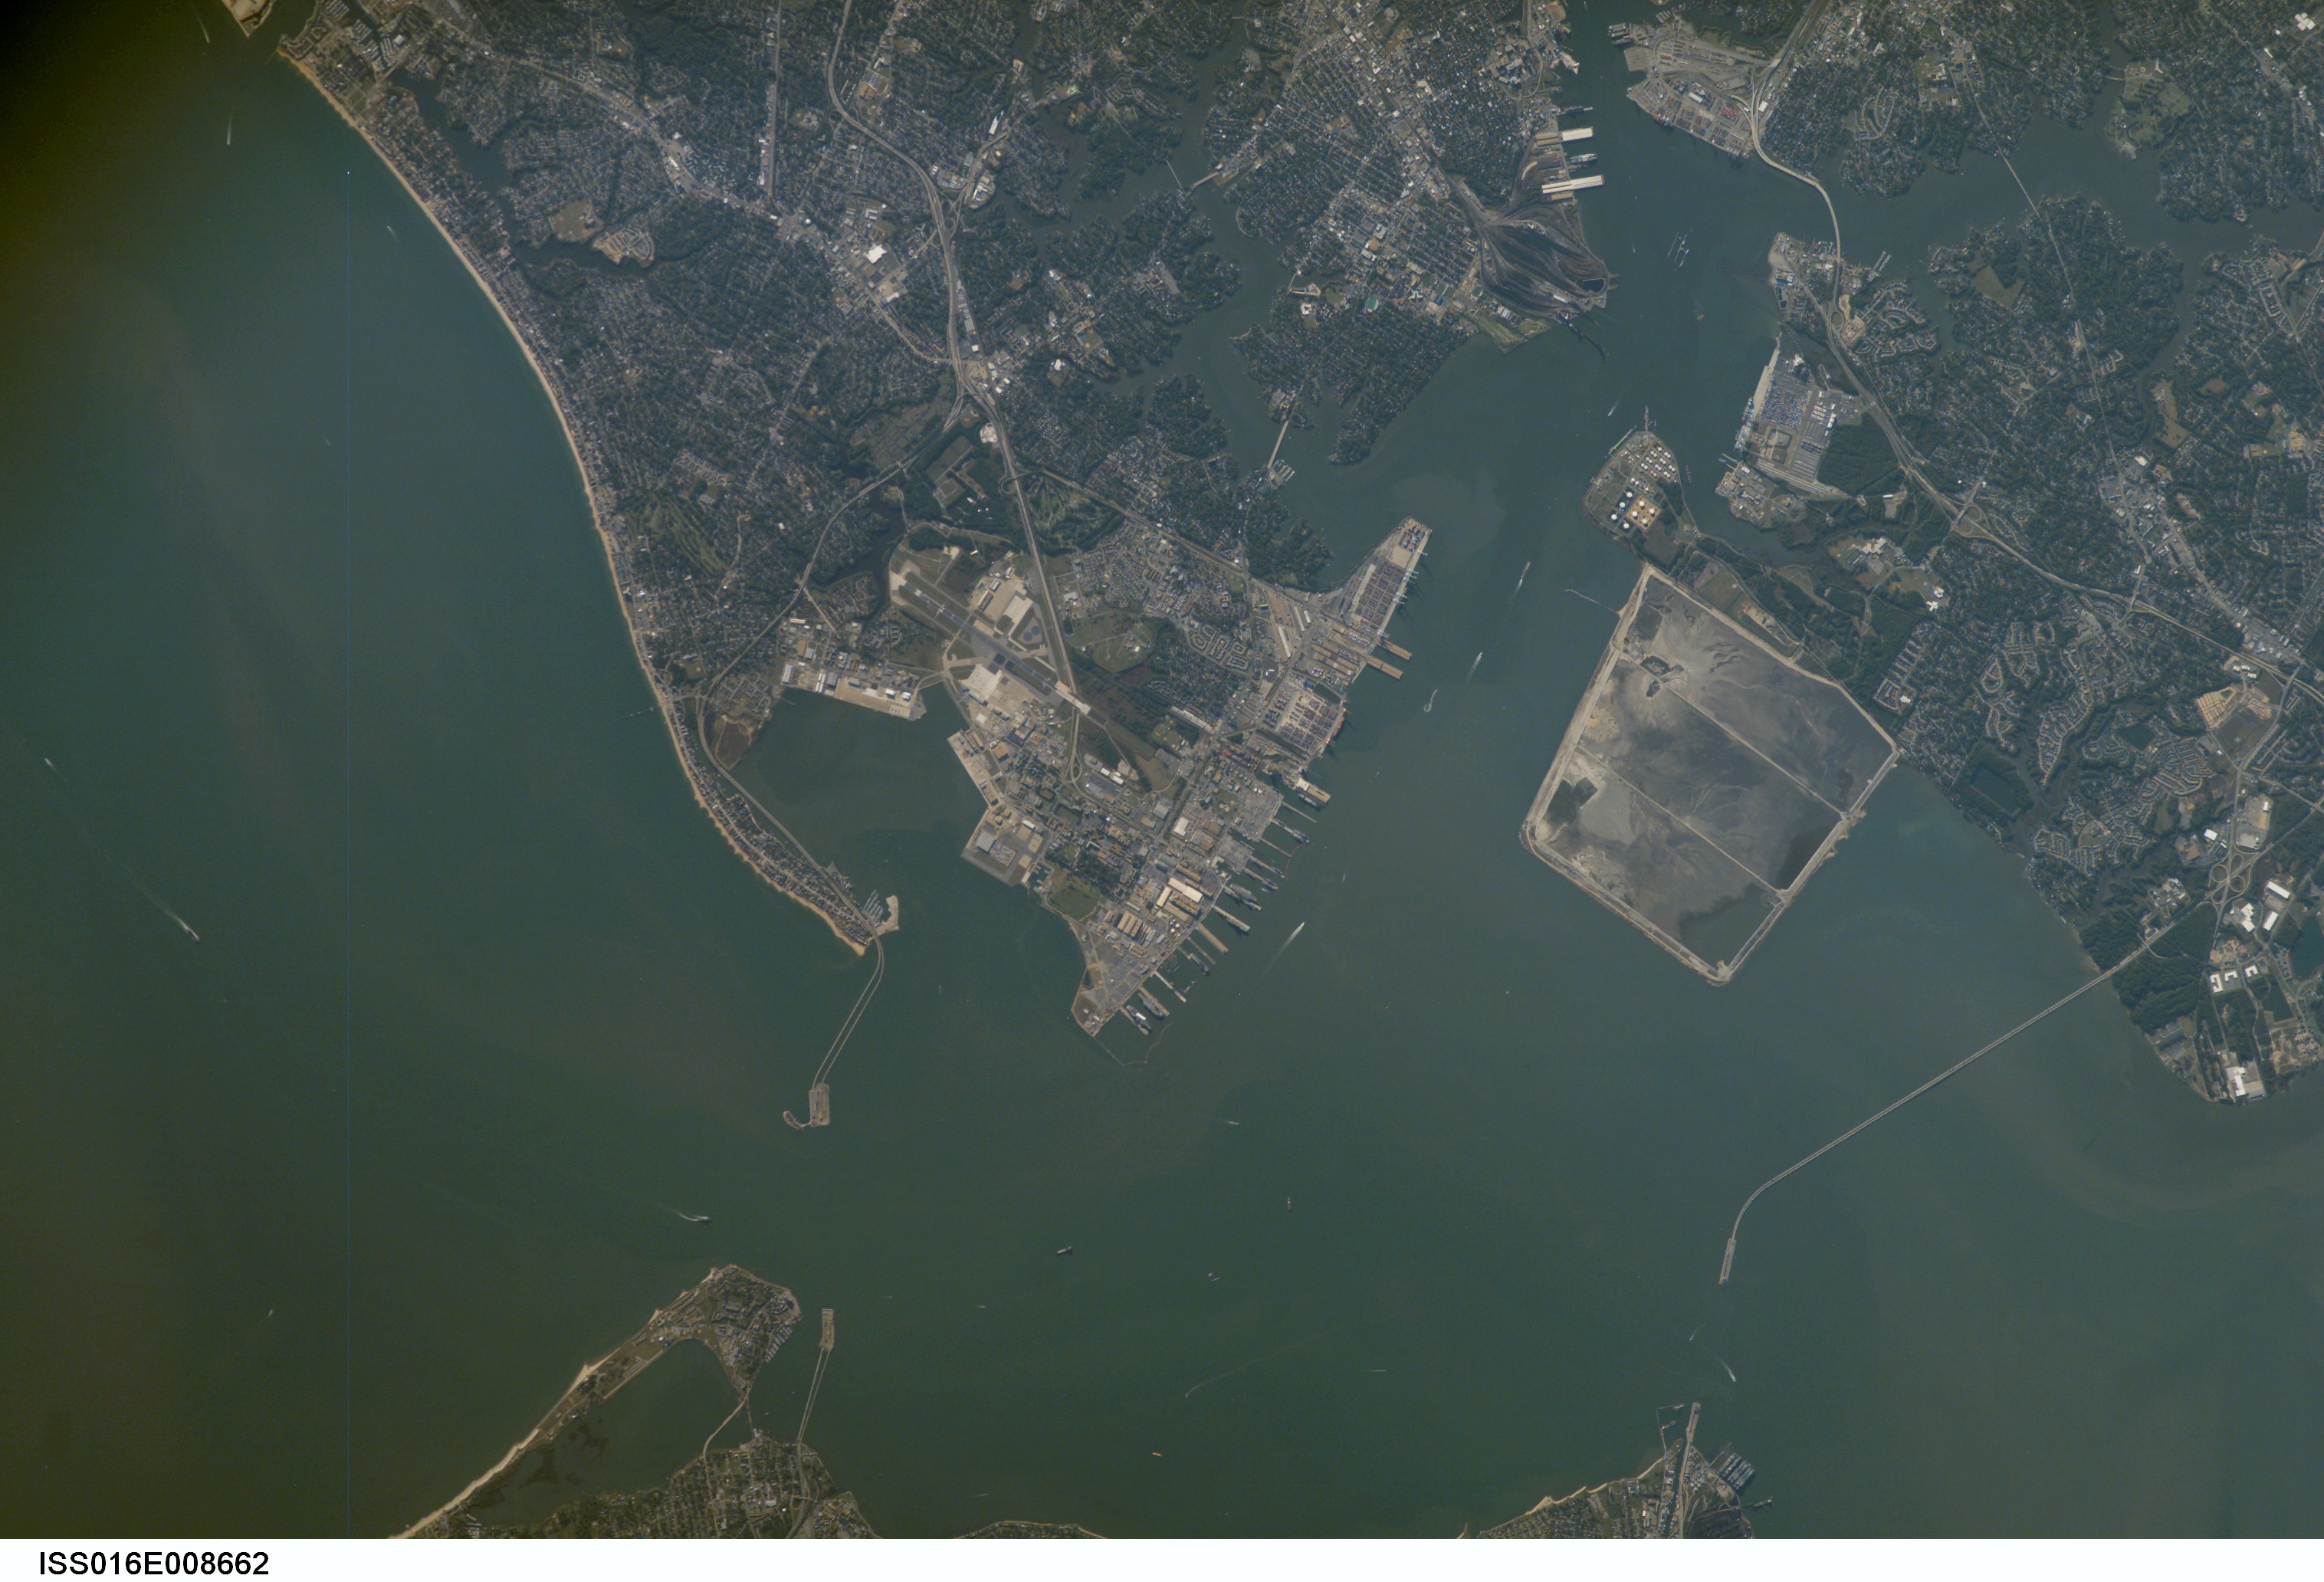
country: USA-VIRGINIA
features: NAVAL STATION NORFOLK
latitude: 36.9
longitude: -76.3
